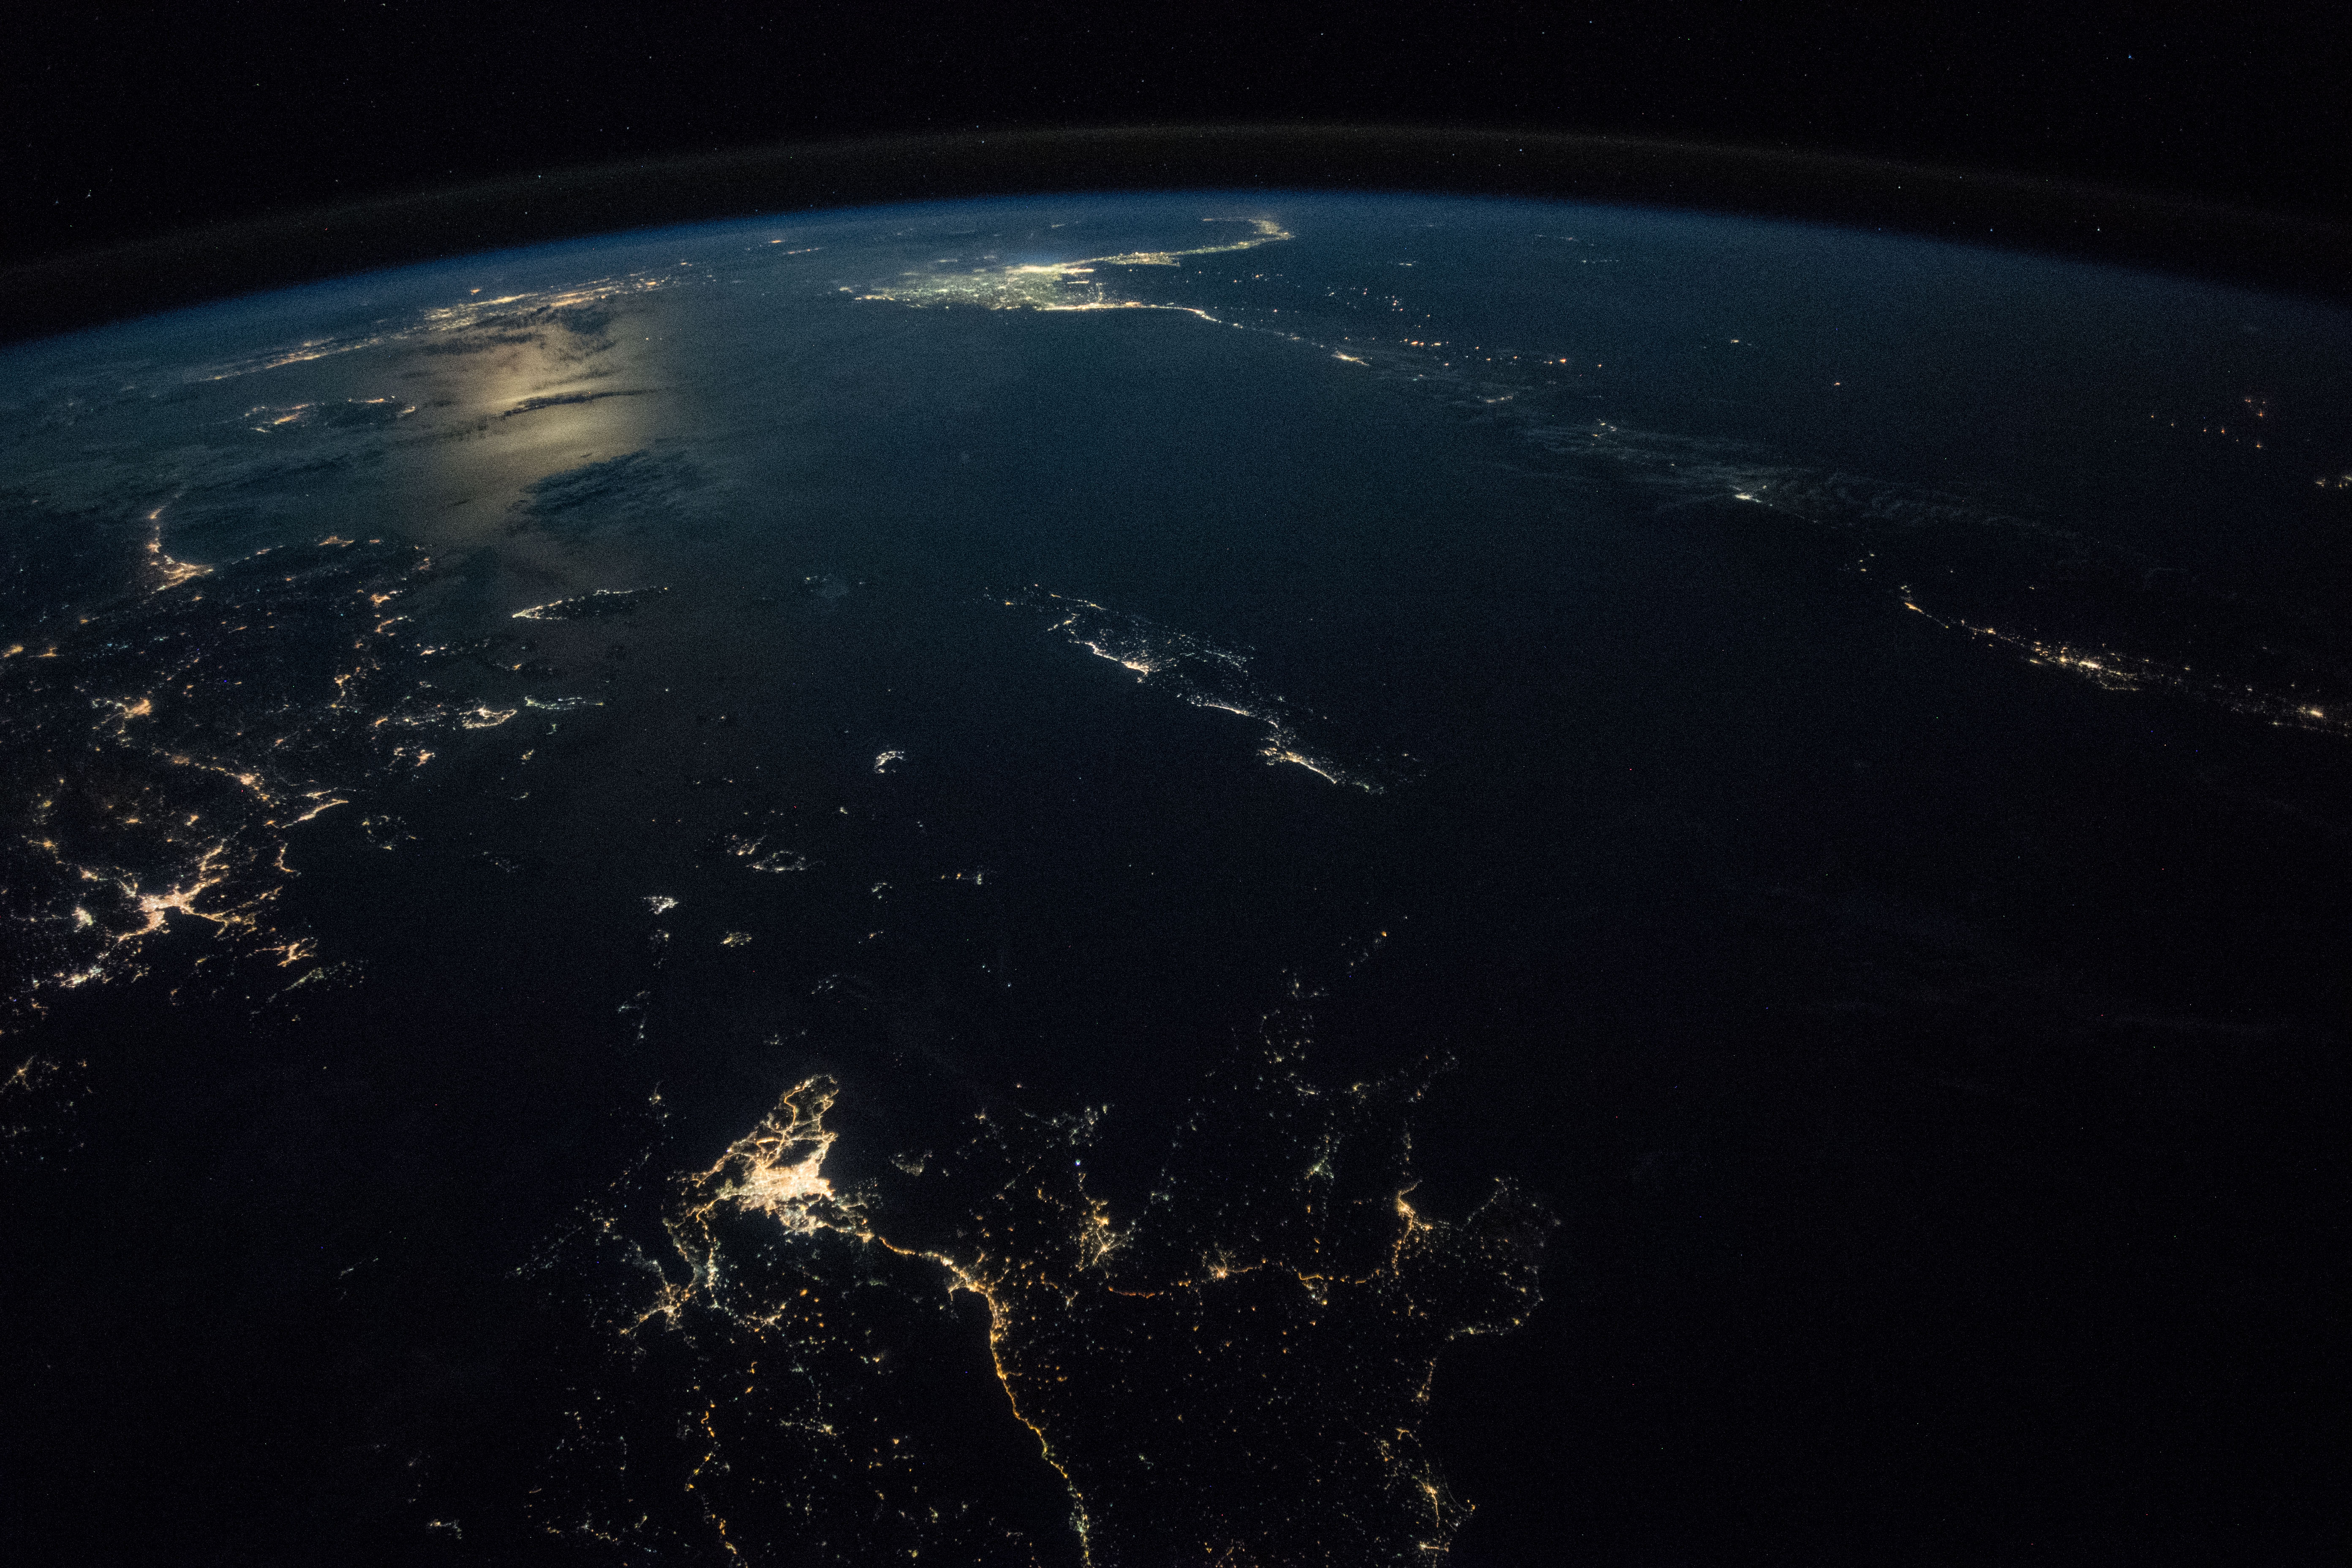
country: GREECE
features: EGEO ISLANDS, KOS ISLAND, CRETE ISLAND, IZMIR CITY, AEGEAN SEA, ATHENS CITY, NIGHT, EARTH LIMB
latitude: 35.7
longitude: 24.3
